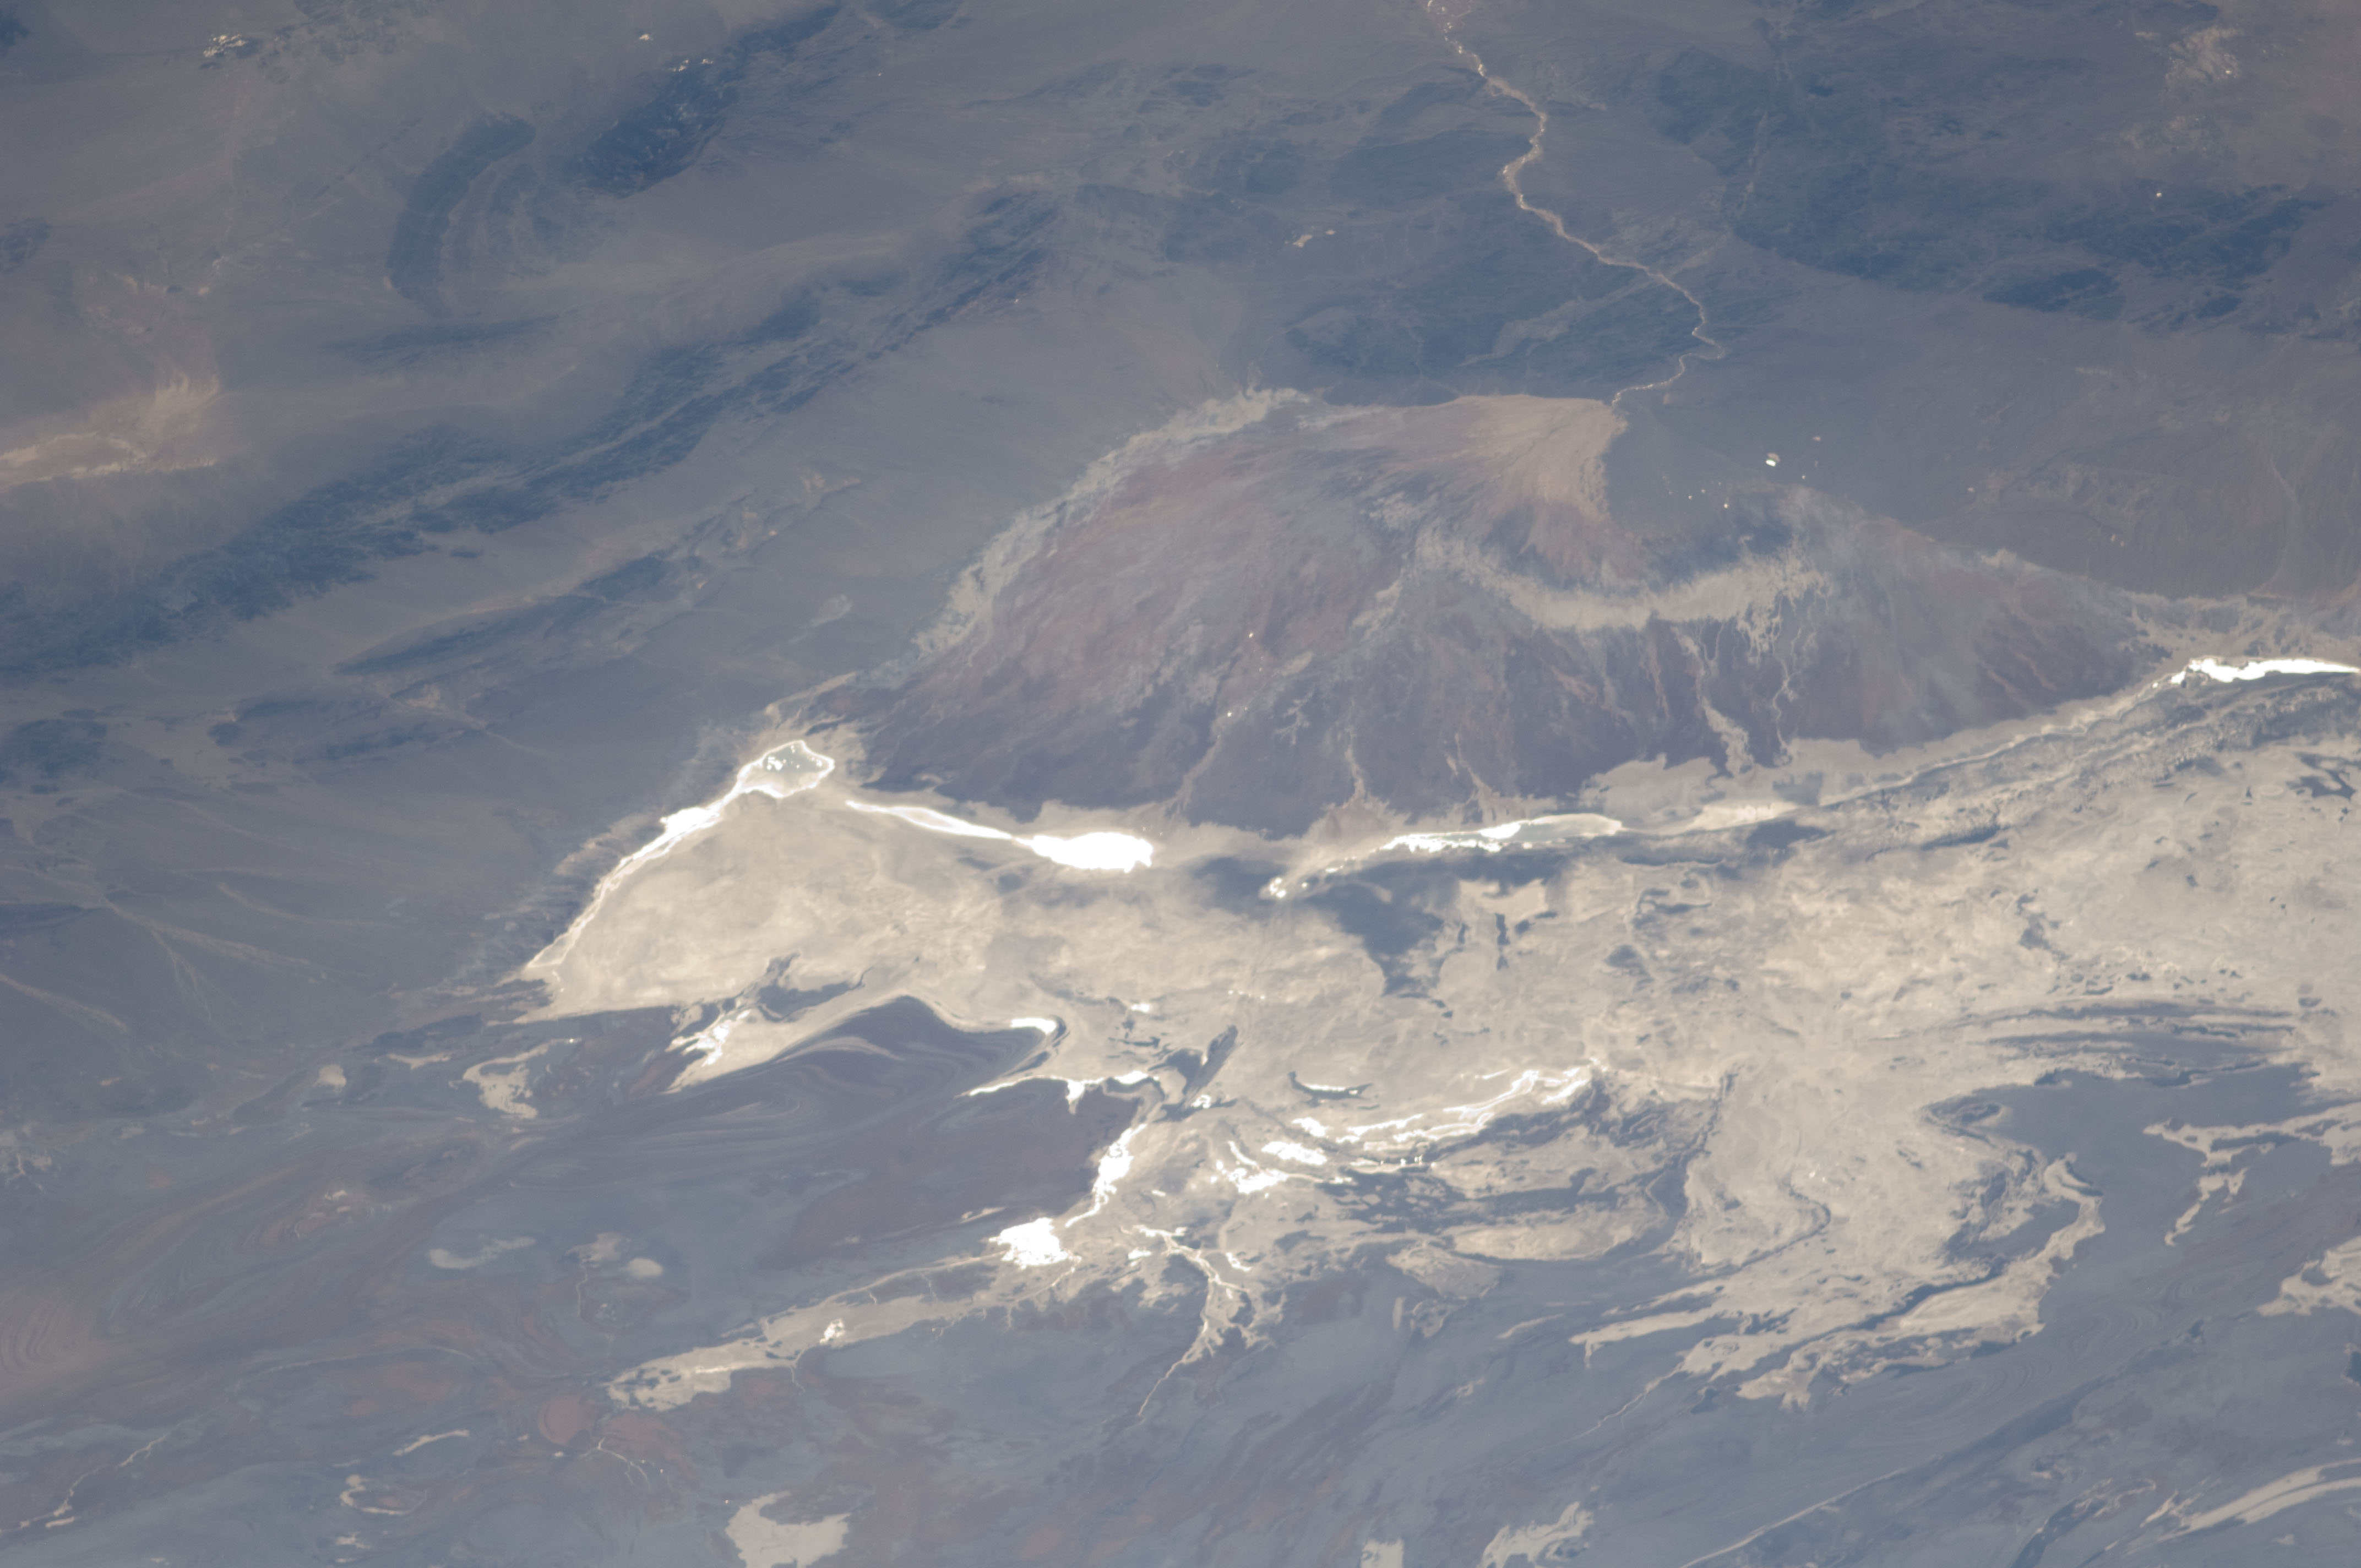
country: IRAN
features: GREAT SALT DESERT, LAKES, GLINT, LAKEBED, ALLUVIAL FAN, RIVER, MTS.
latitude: 35.5
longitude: 56.1
